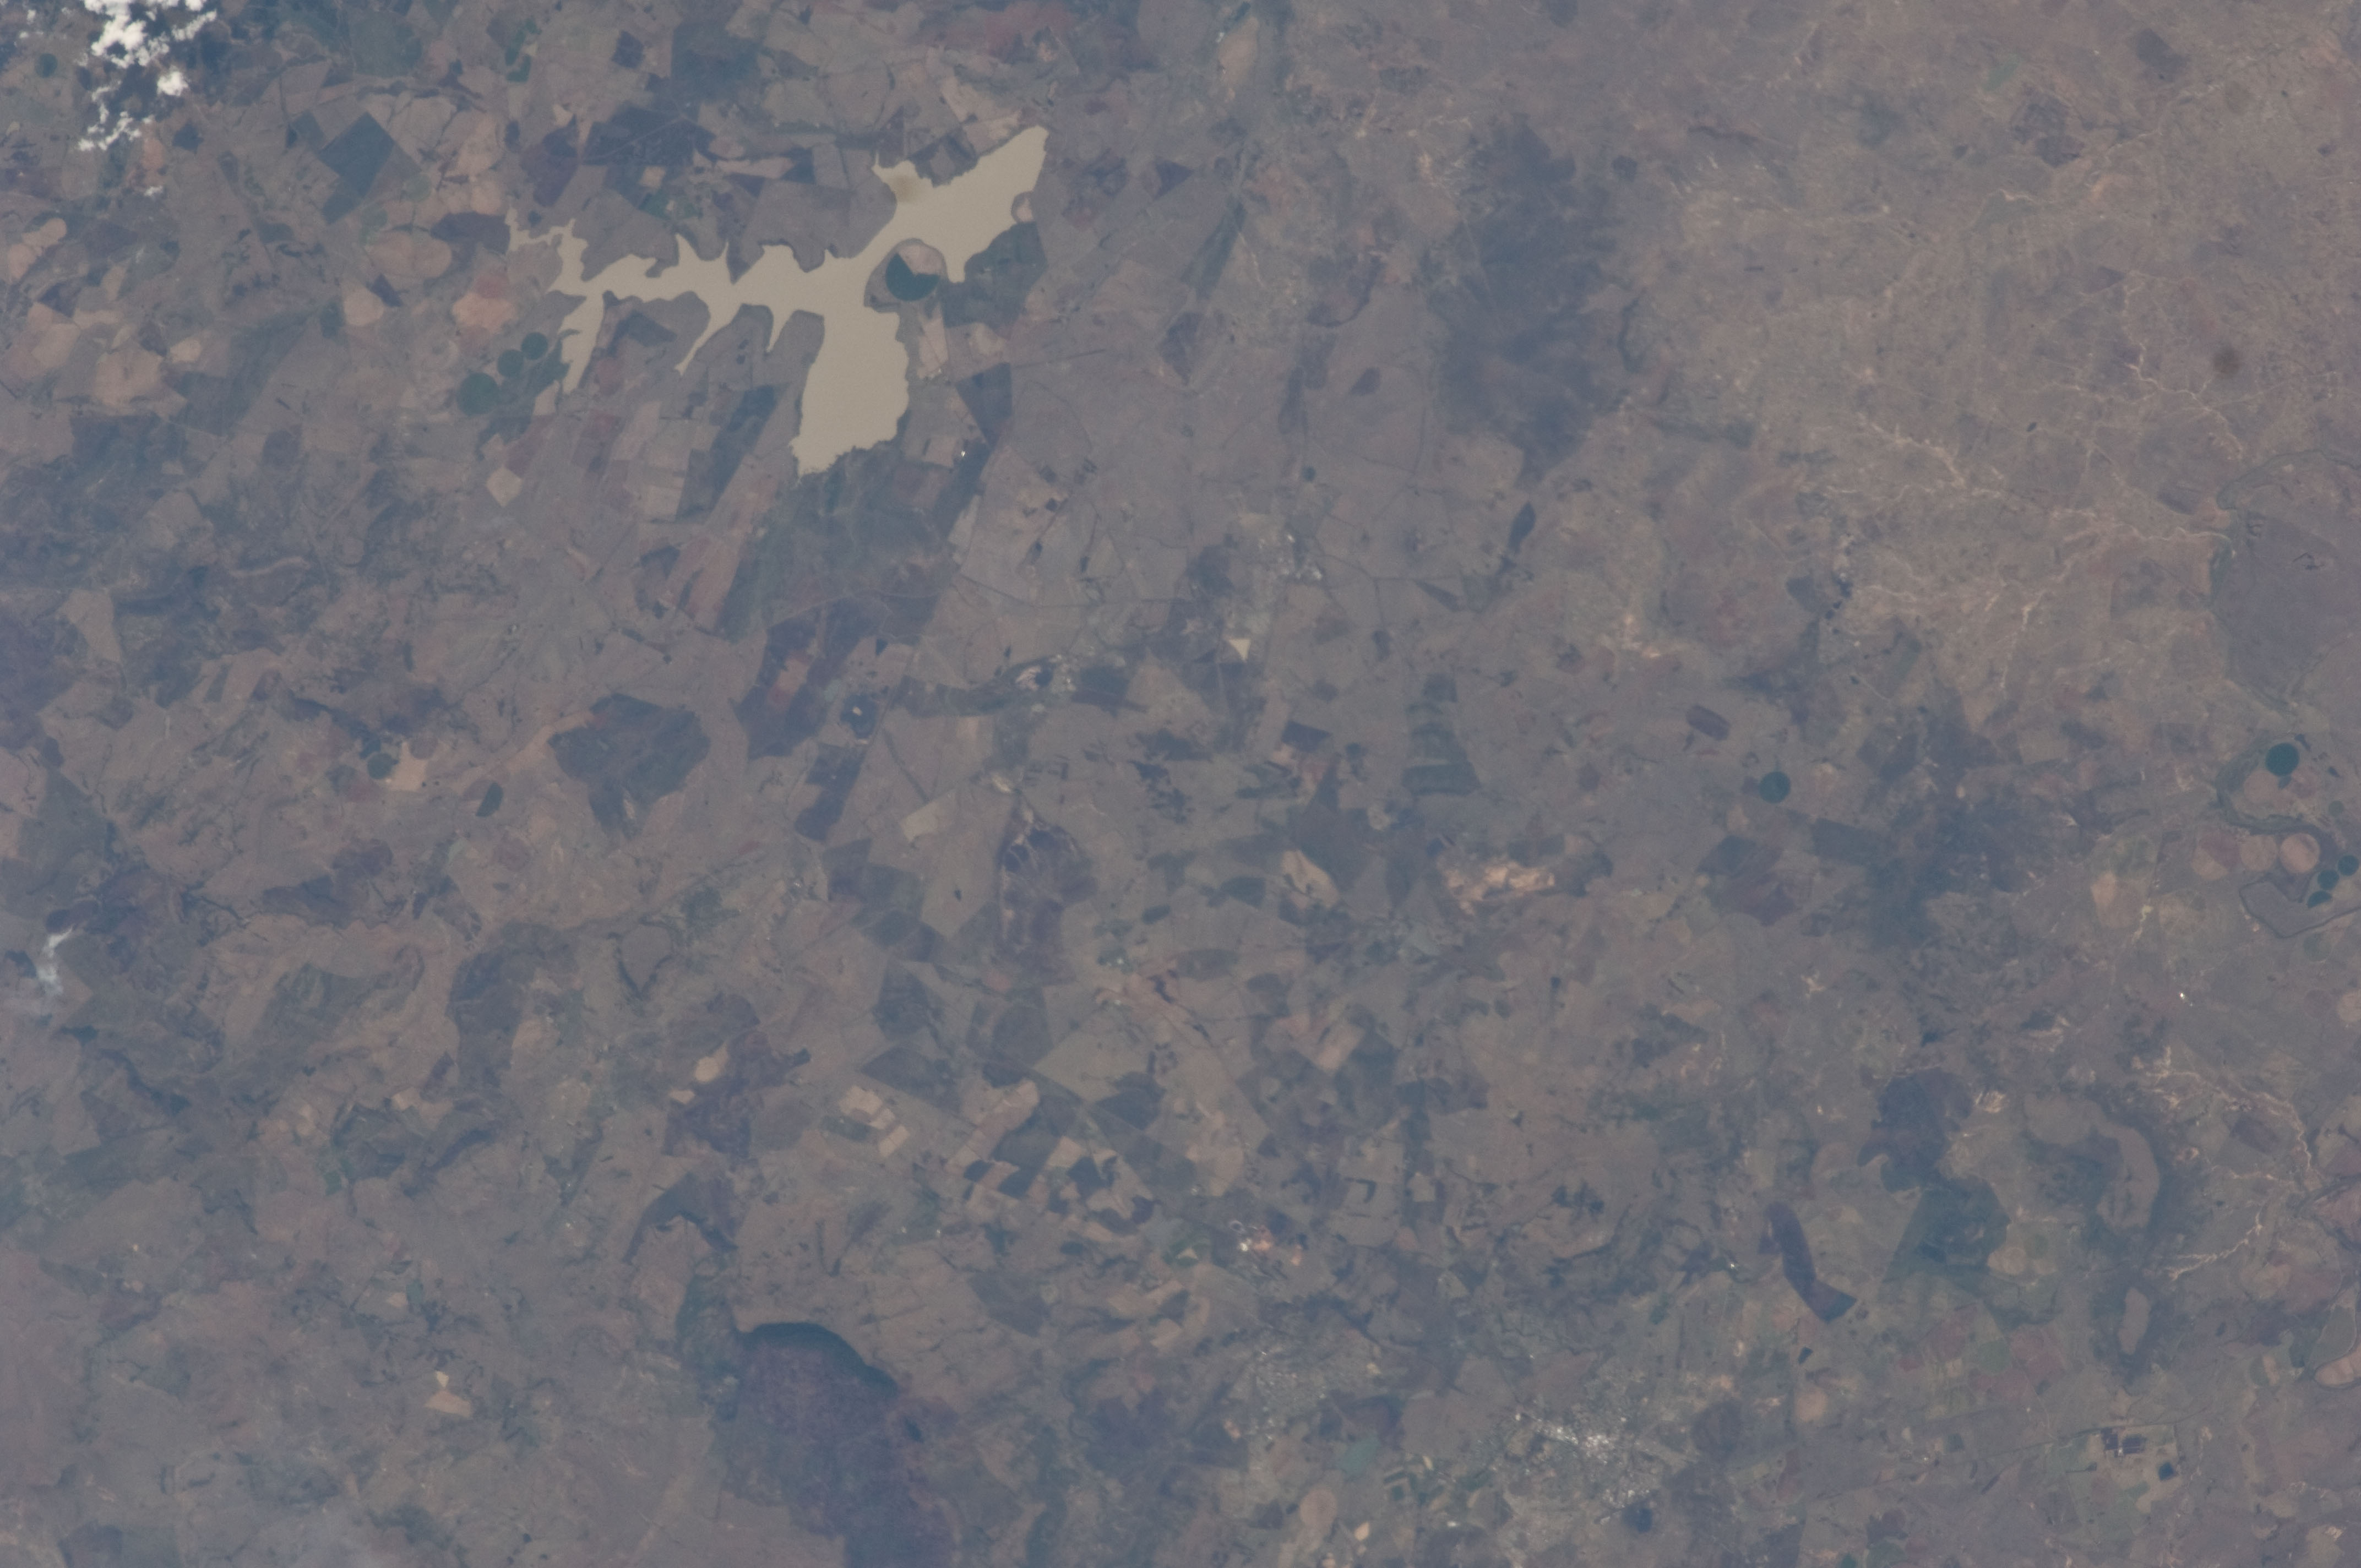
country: REPUBLIC SOUTH AFRICA
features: BURNSCARS, CENTER PIVOTS, TSHINGWAYO L.
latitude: -28.1
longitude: 30.0
